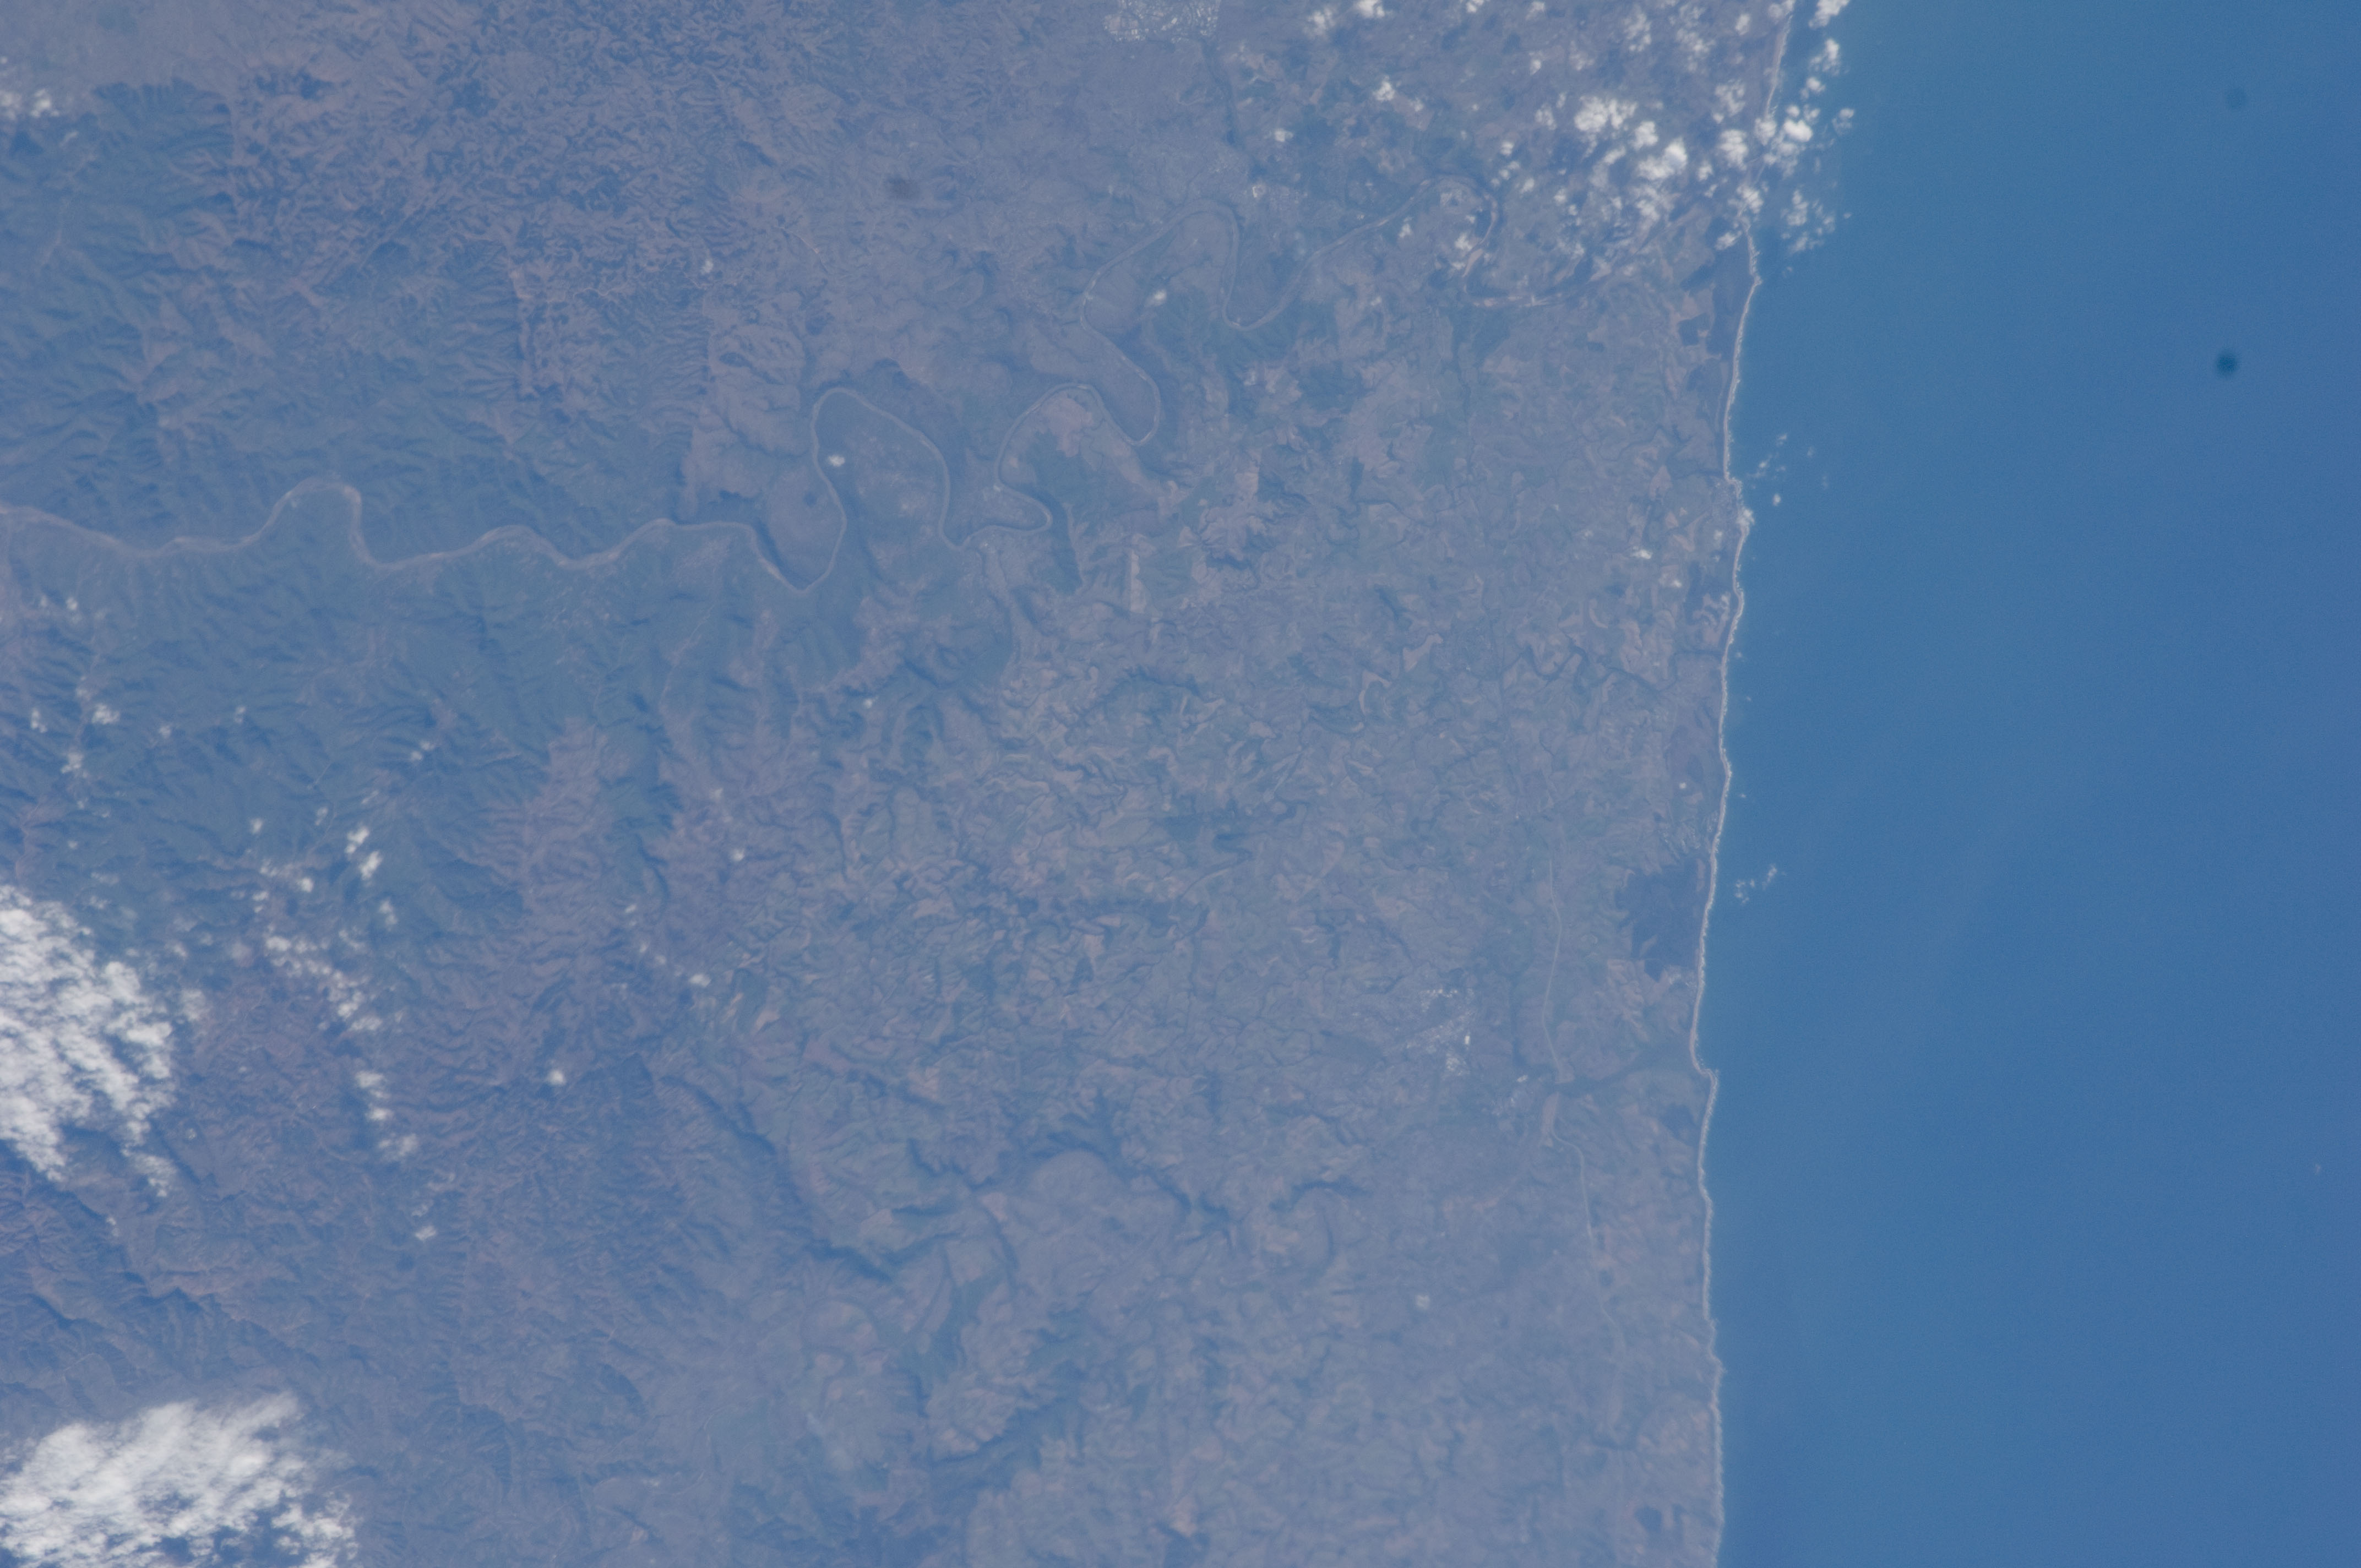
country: REPUBLIC SOUTH AFRICA
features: TUGELA R. VALLEY, COASTLINE
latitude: -29.3
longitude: 31.3
